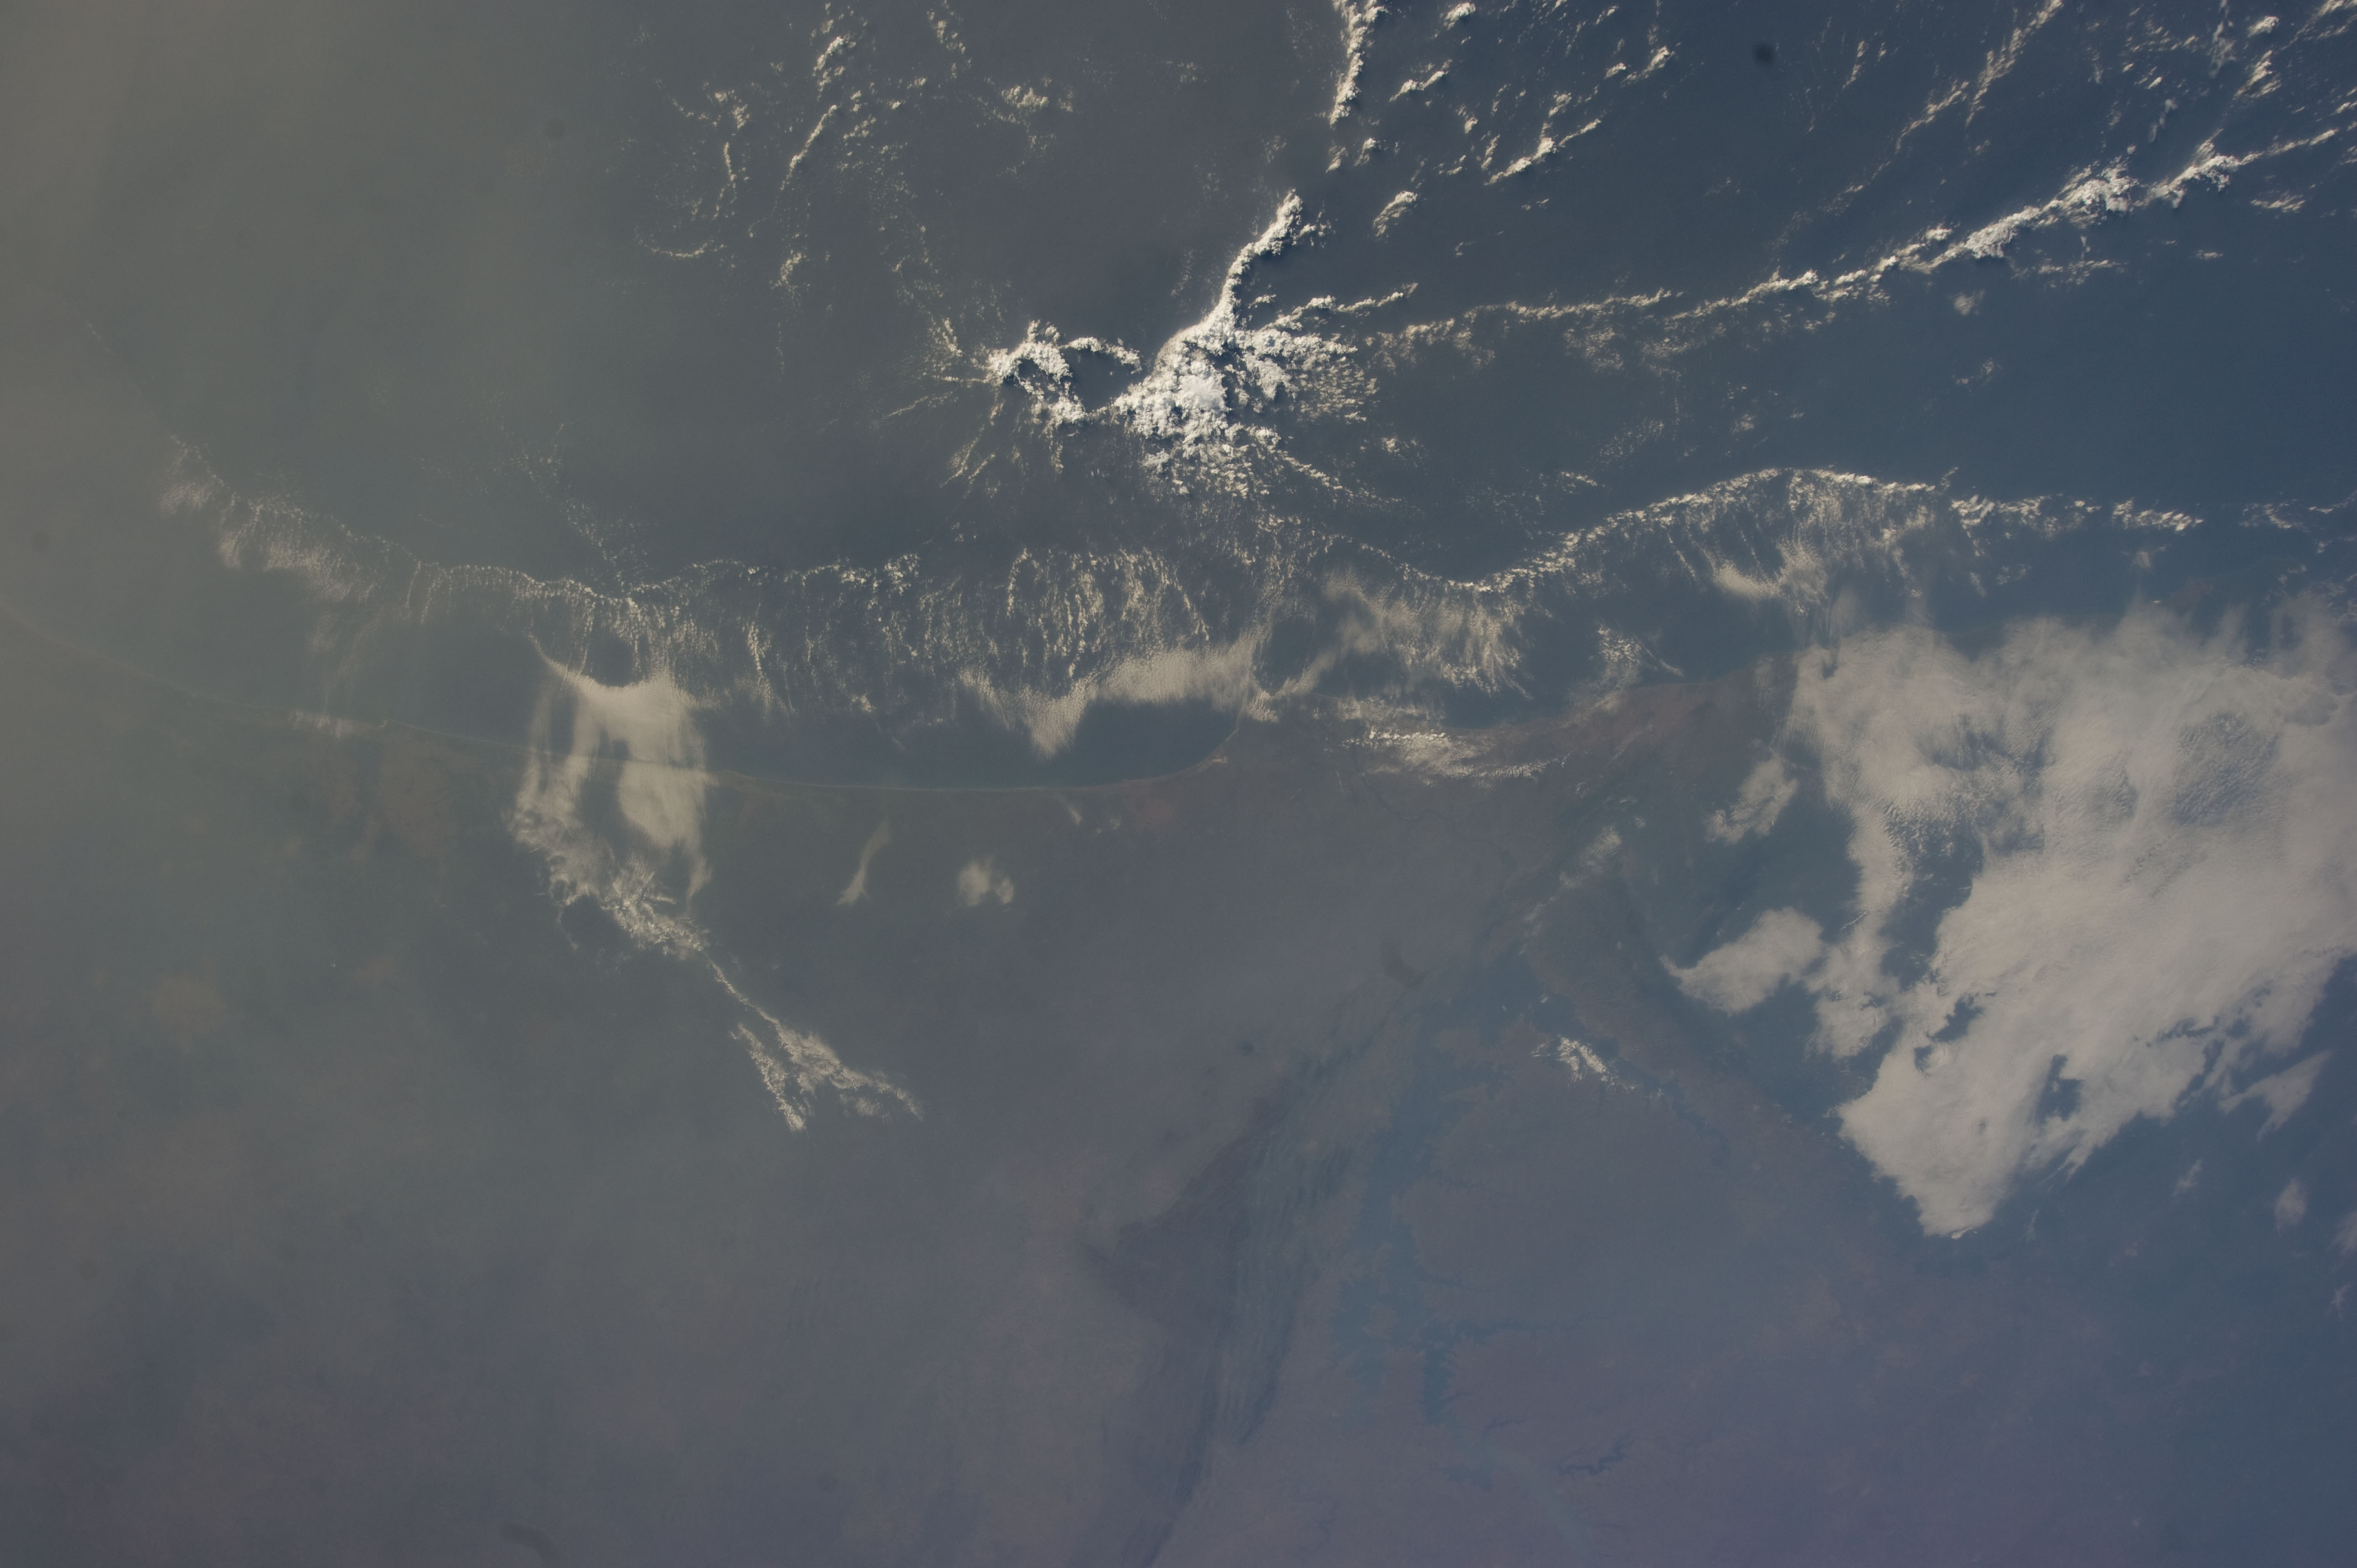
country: TOGO
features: VERY HAZY, PORTO NOVO, L. VOLTA, AKWAPIM TOGO RANGES
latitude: 7.0
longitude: 1.0
